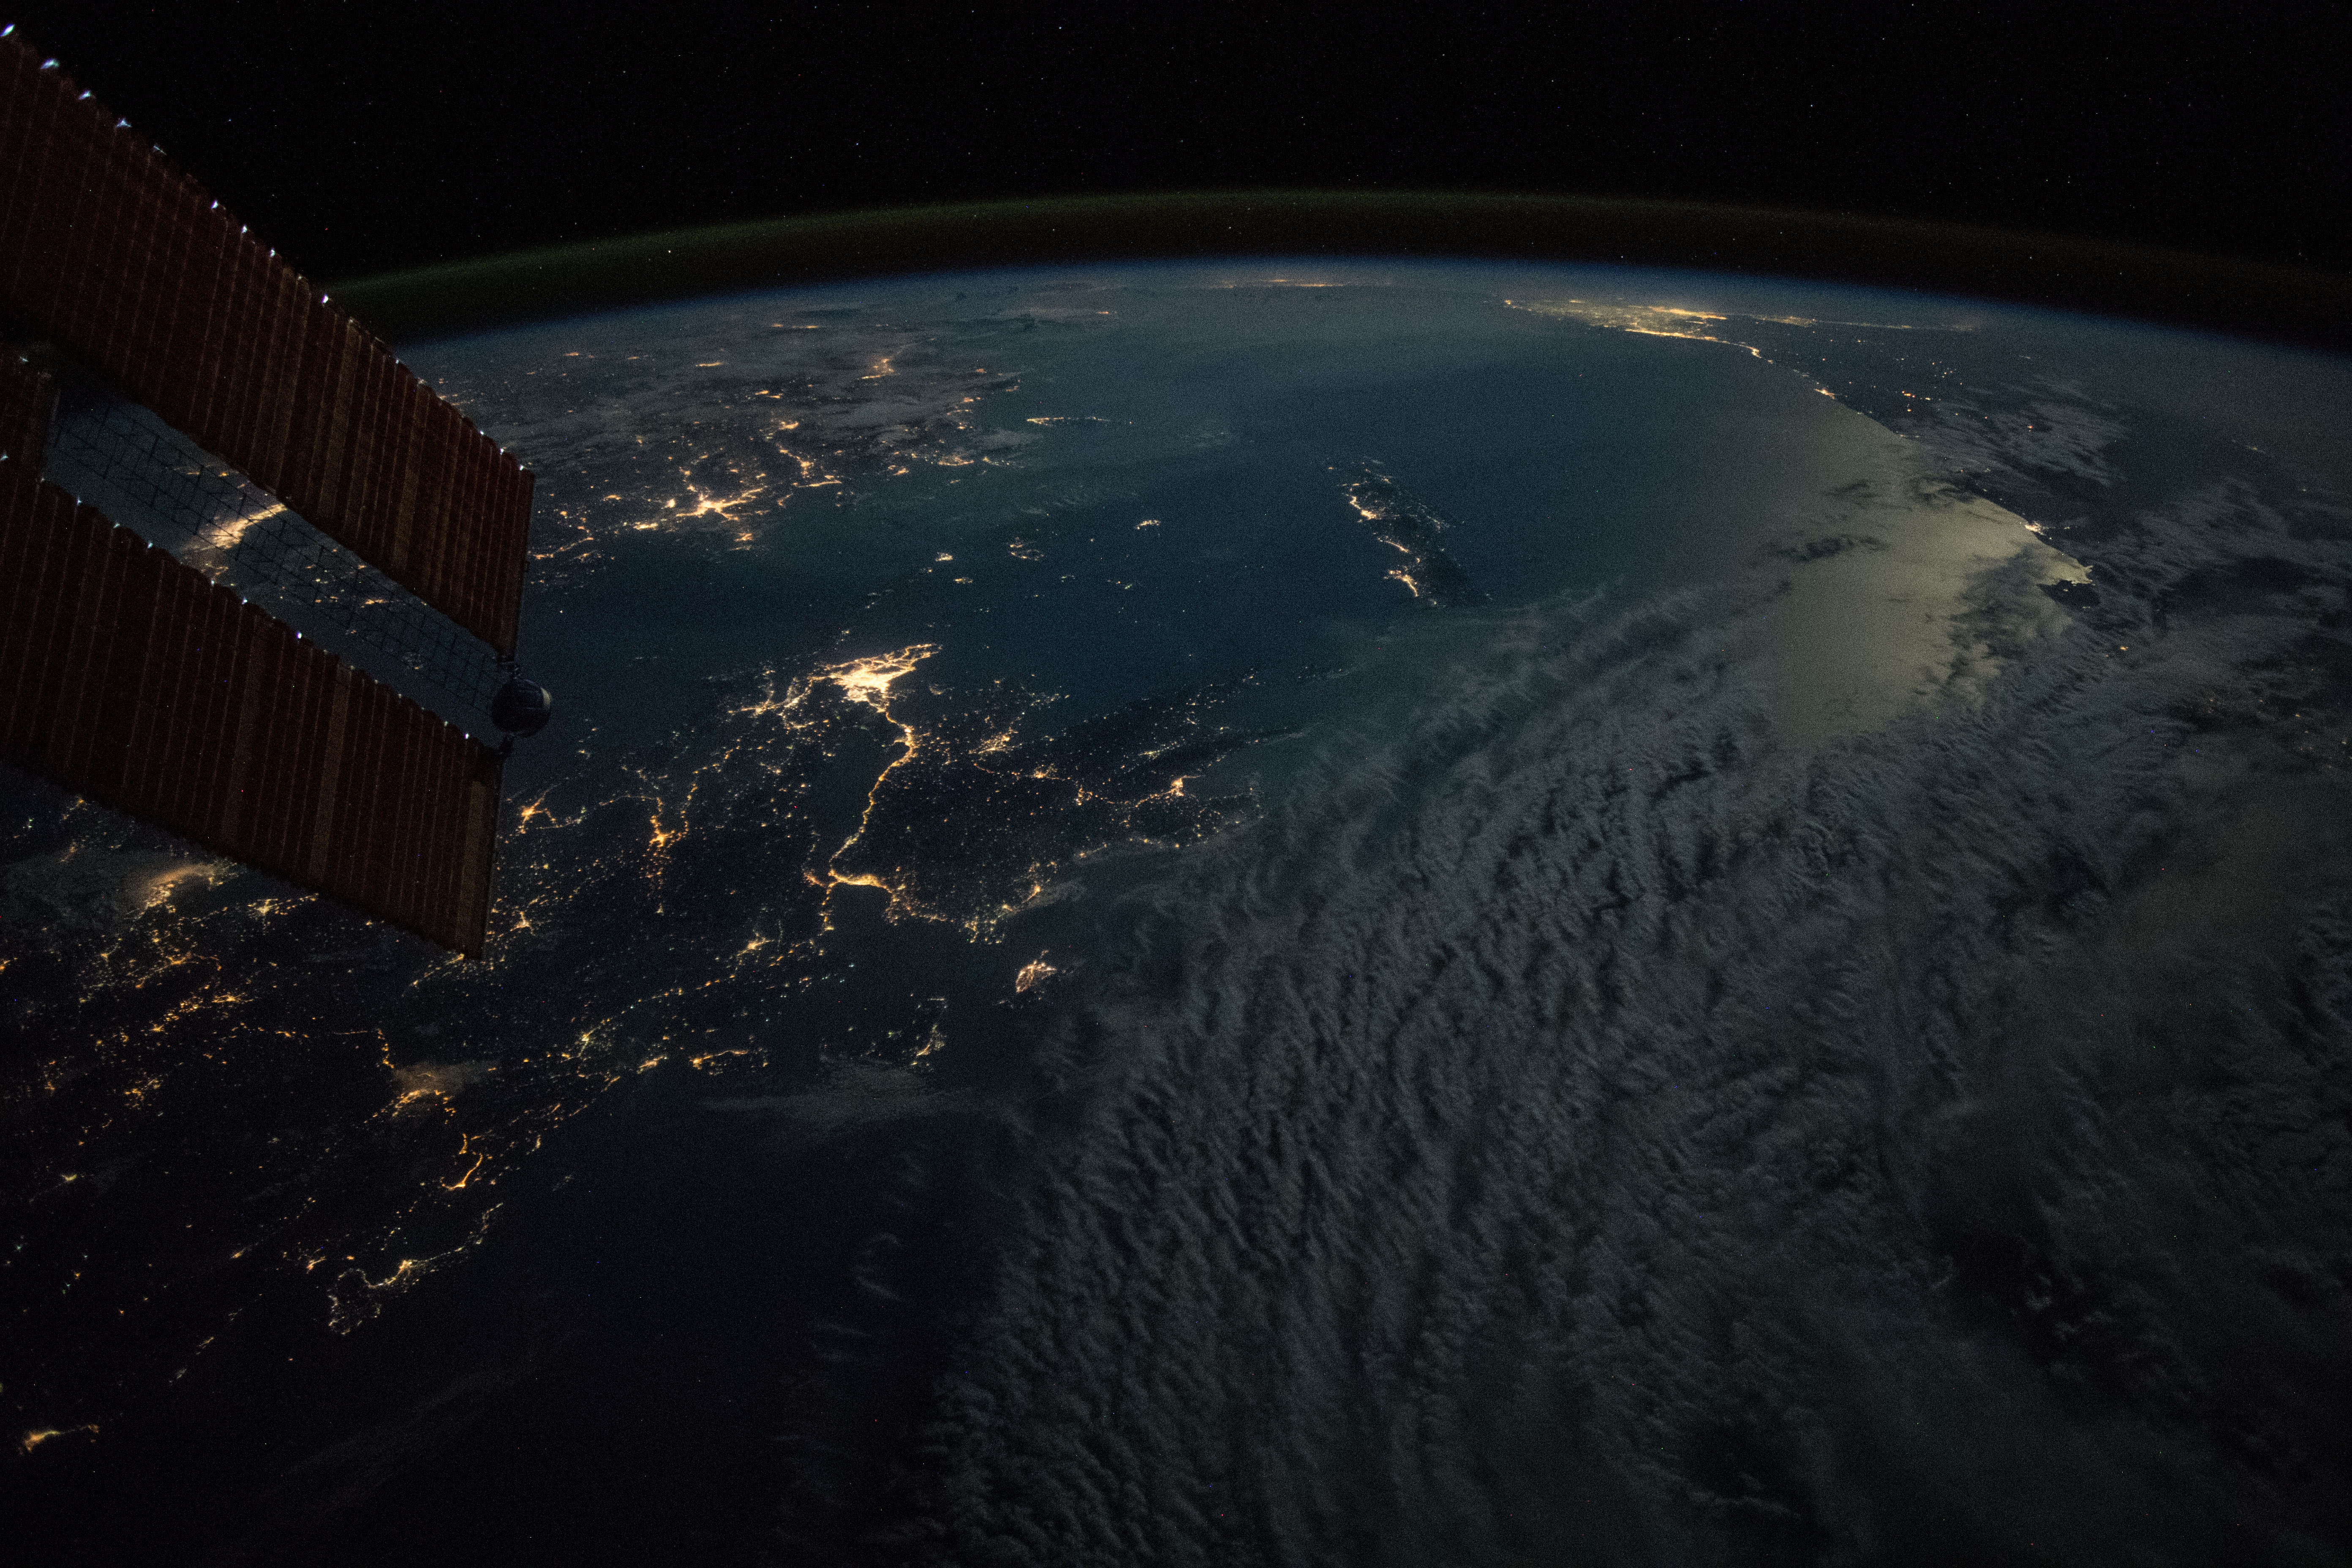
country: GREECE
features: ZAKINTHOS CITY, IONIAN SEA, IONIAN ISLANDS, POTRI ISLAND, KYPARISSIA CITY, KALAMATA CITY, ATHENS CITY
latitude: 36.9
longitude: 22.3
